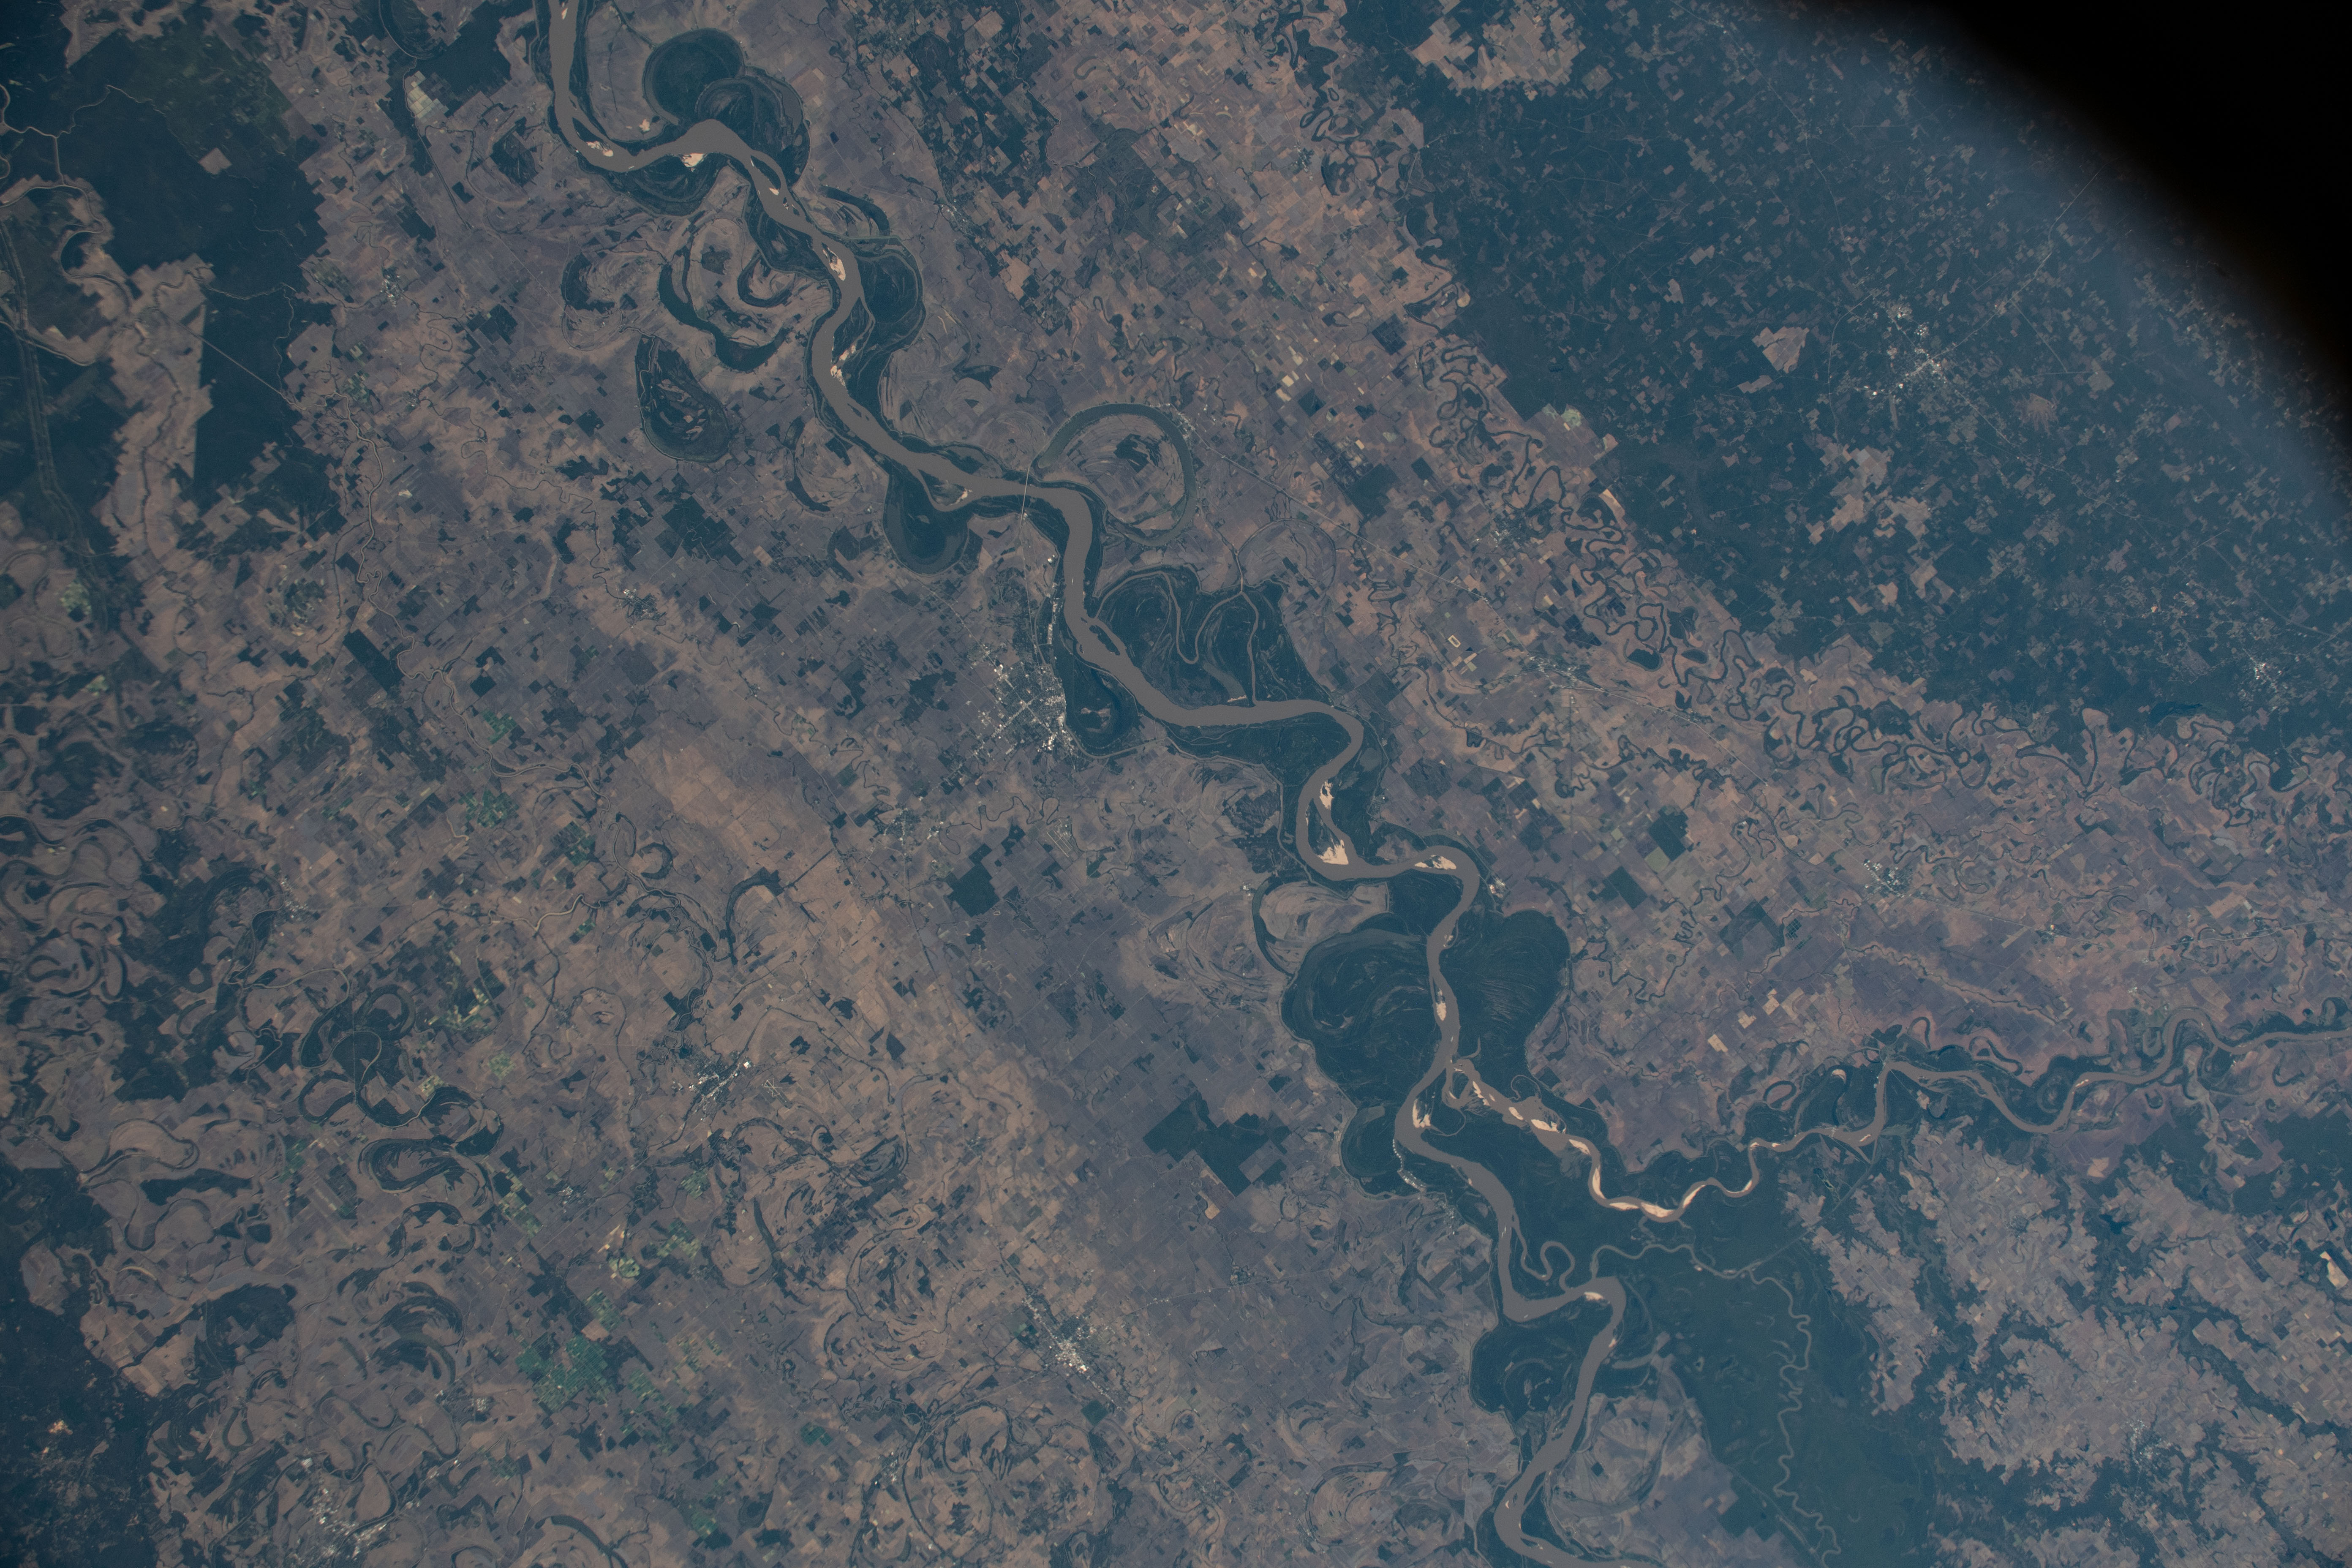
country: USA-ARKANSAS
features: ARKANSAS RIVER
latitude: 33.5
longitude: -91.0
